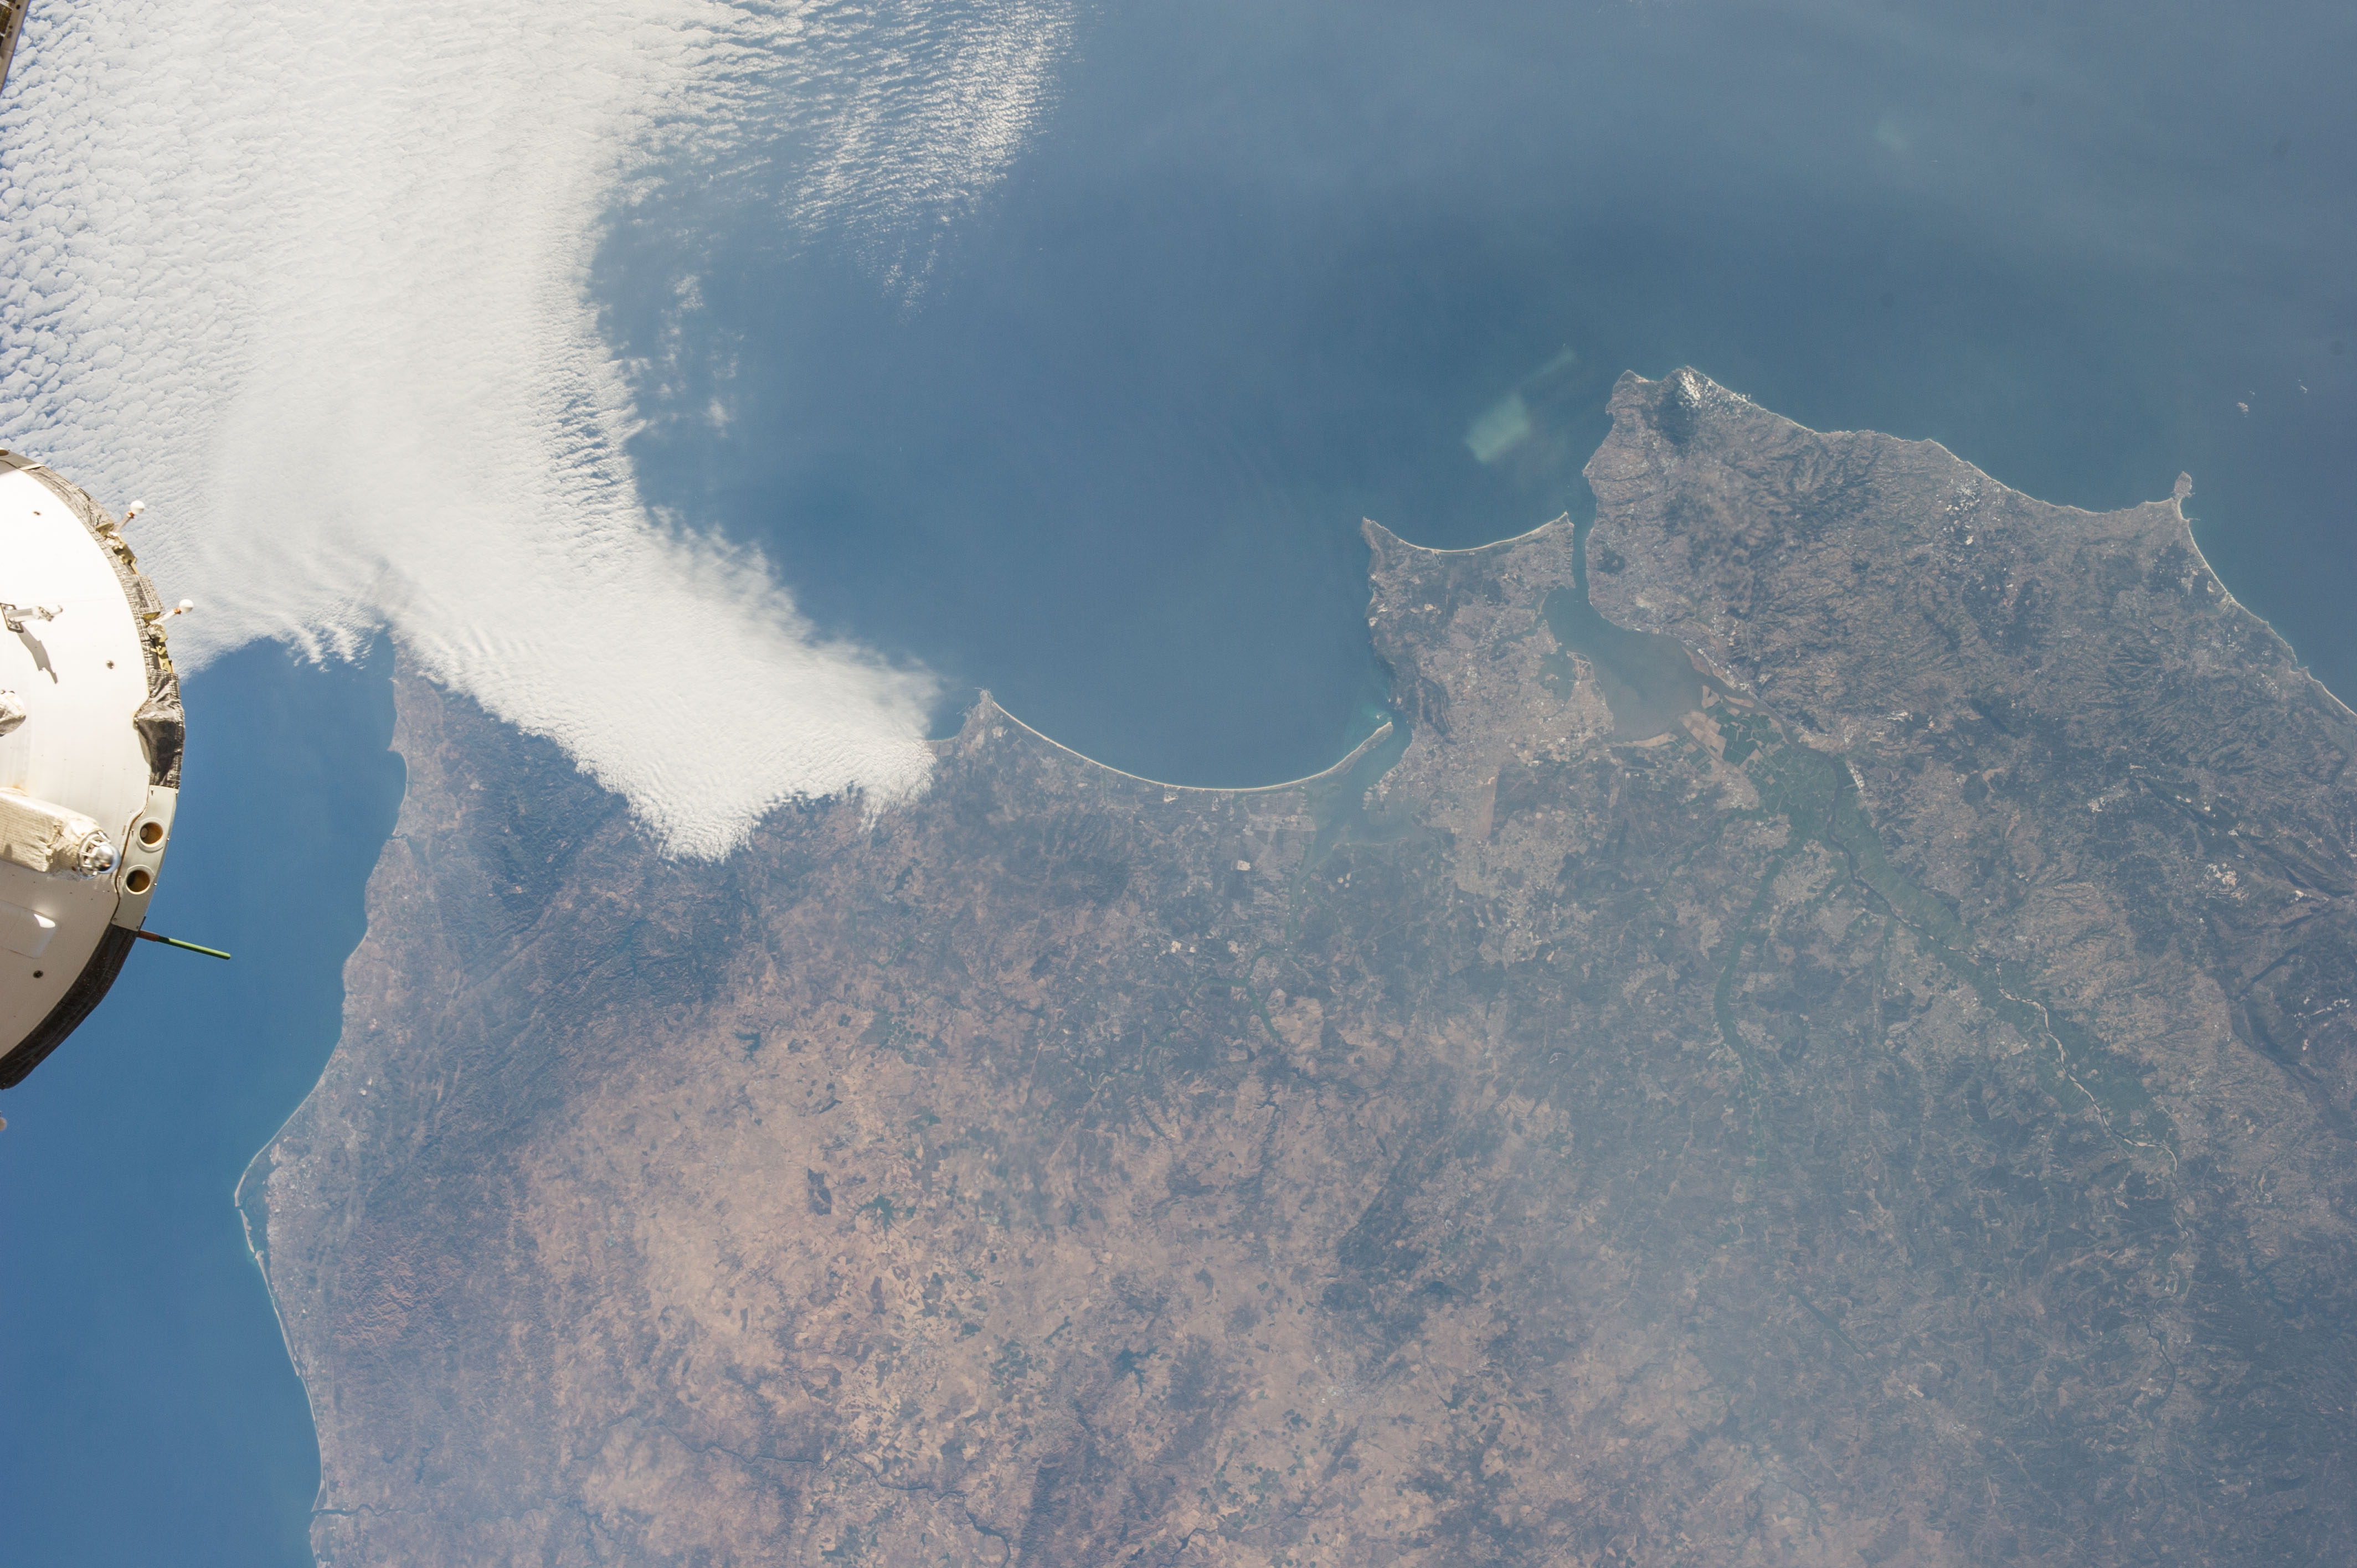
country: PORTUGAL
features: TAGUS RIVER, LISBON, SETUBAL MUNICIPALY, ATLANTIC OCEAN
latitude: 38.3
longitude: -8.8
